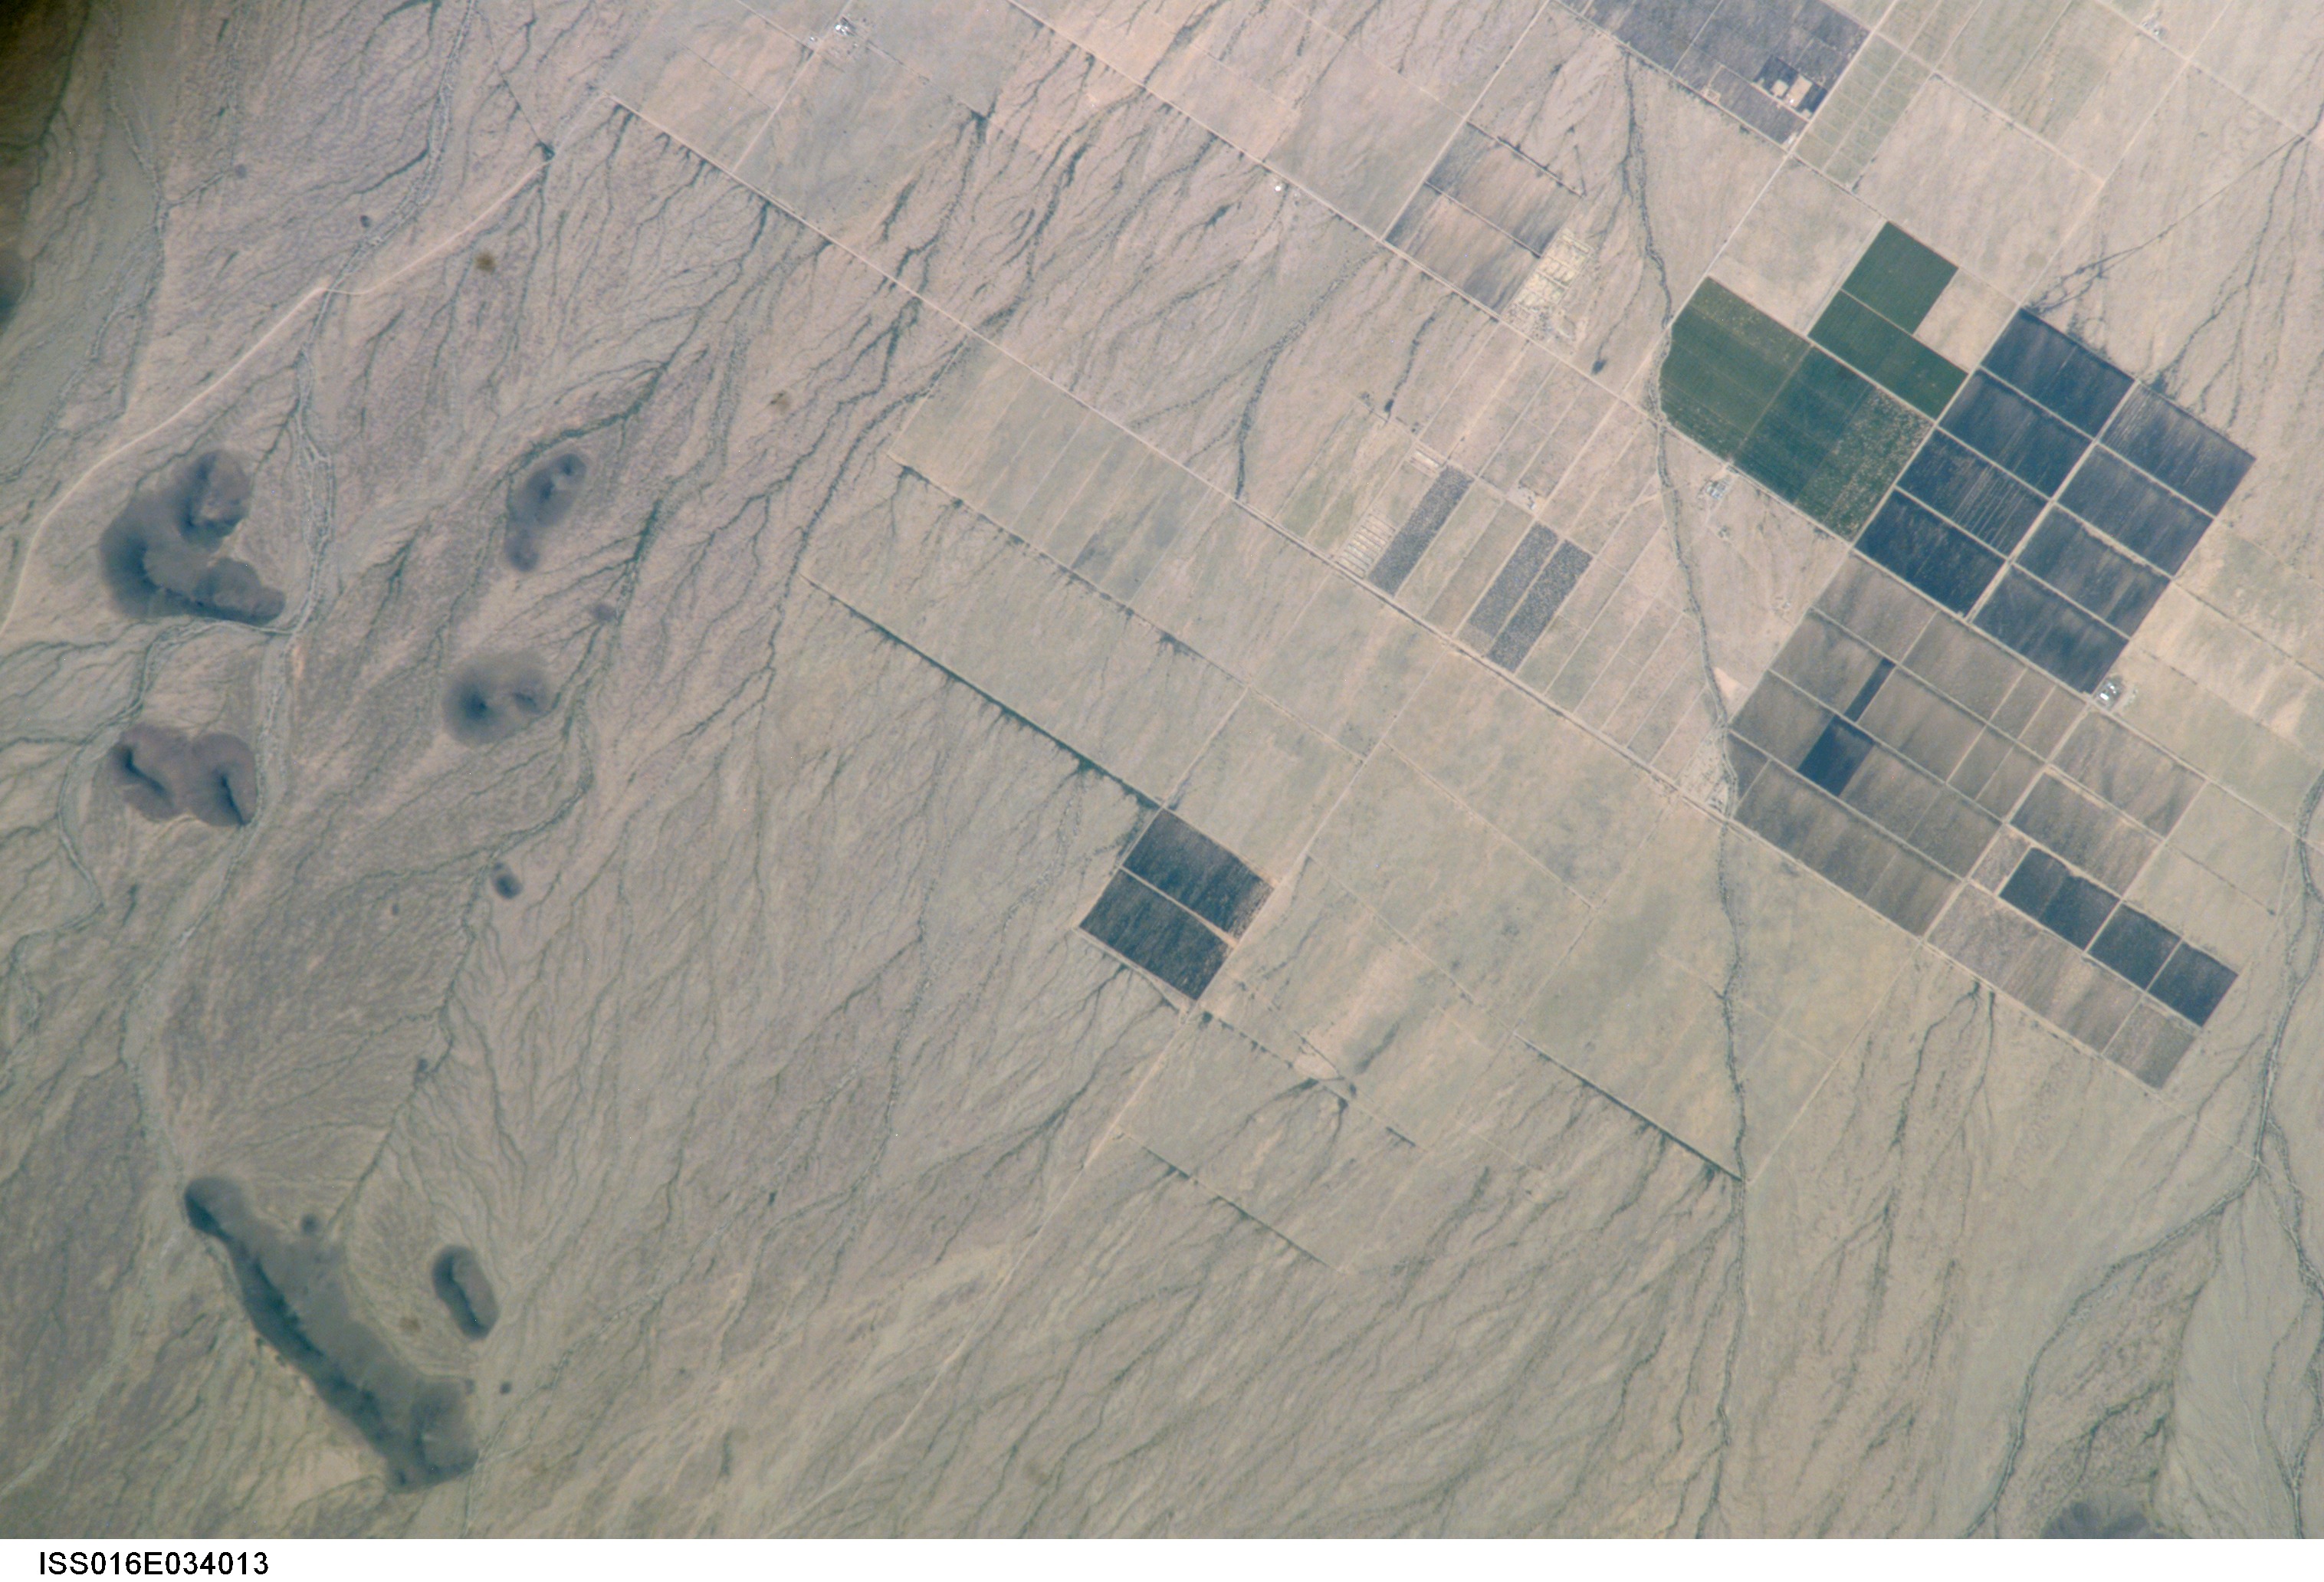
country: USA-ARIZONA
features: HYDER VALLEY, AGRICULTURE
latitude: 33.1
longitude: -113.3
